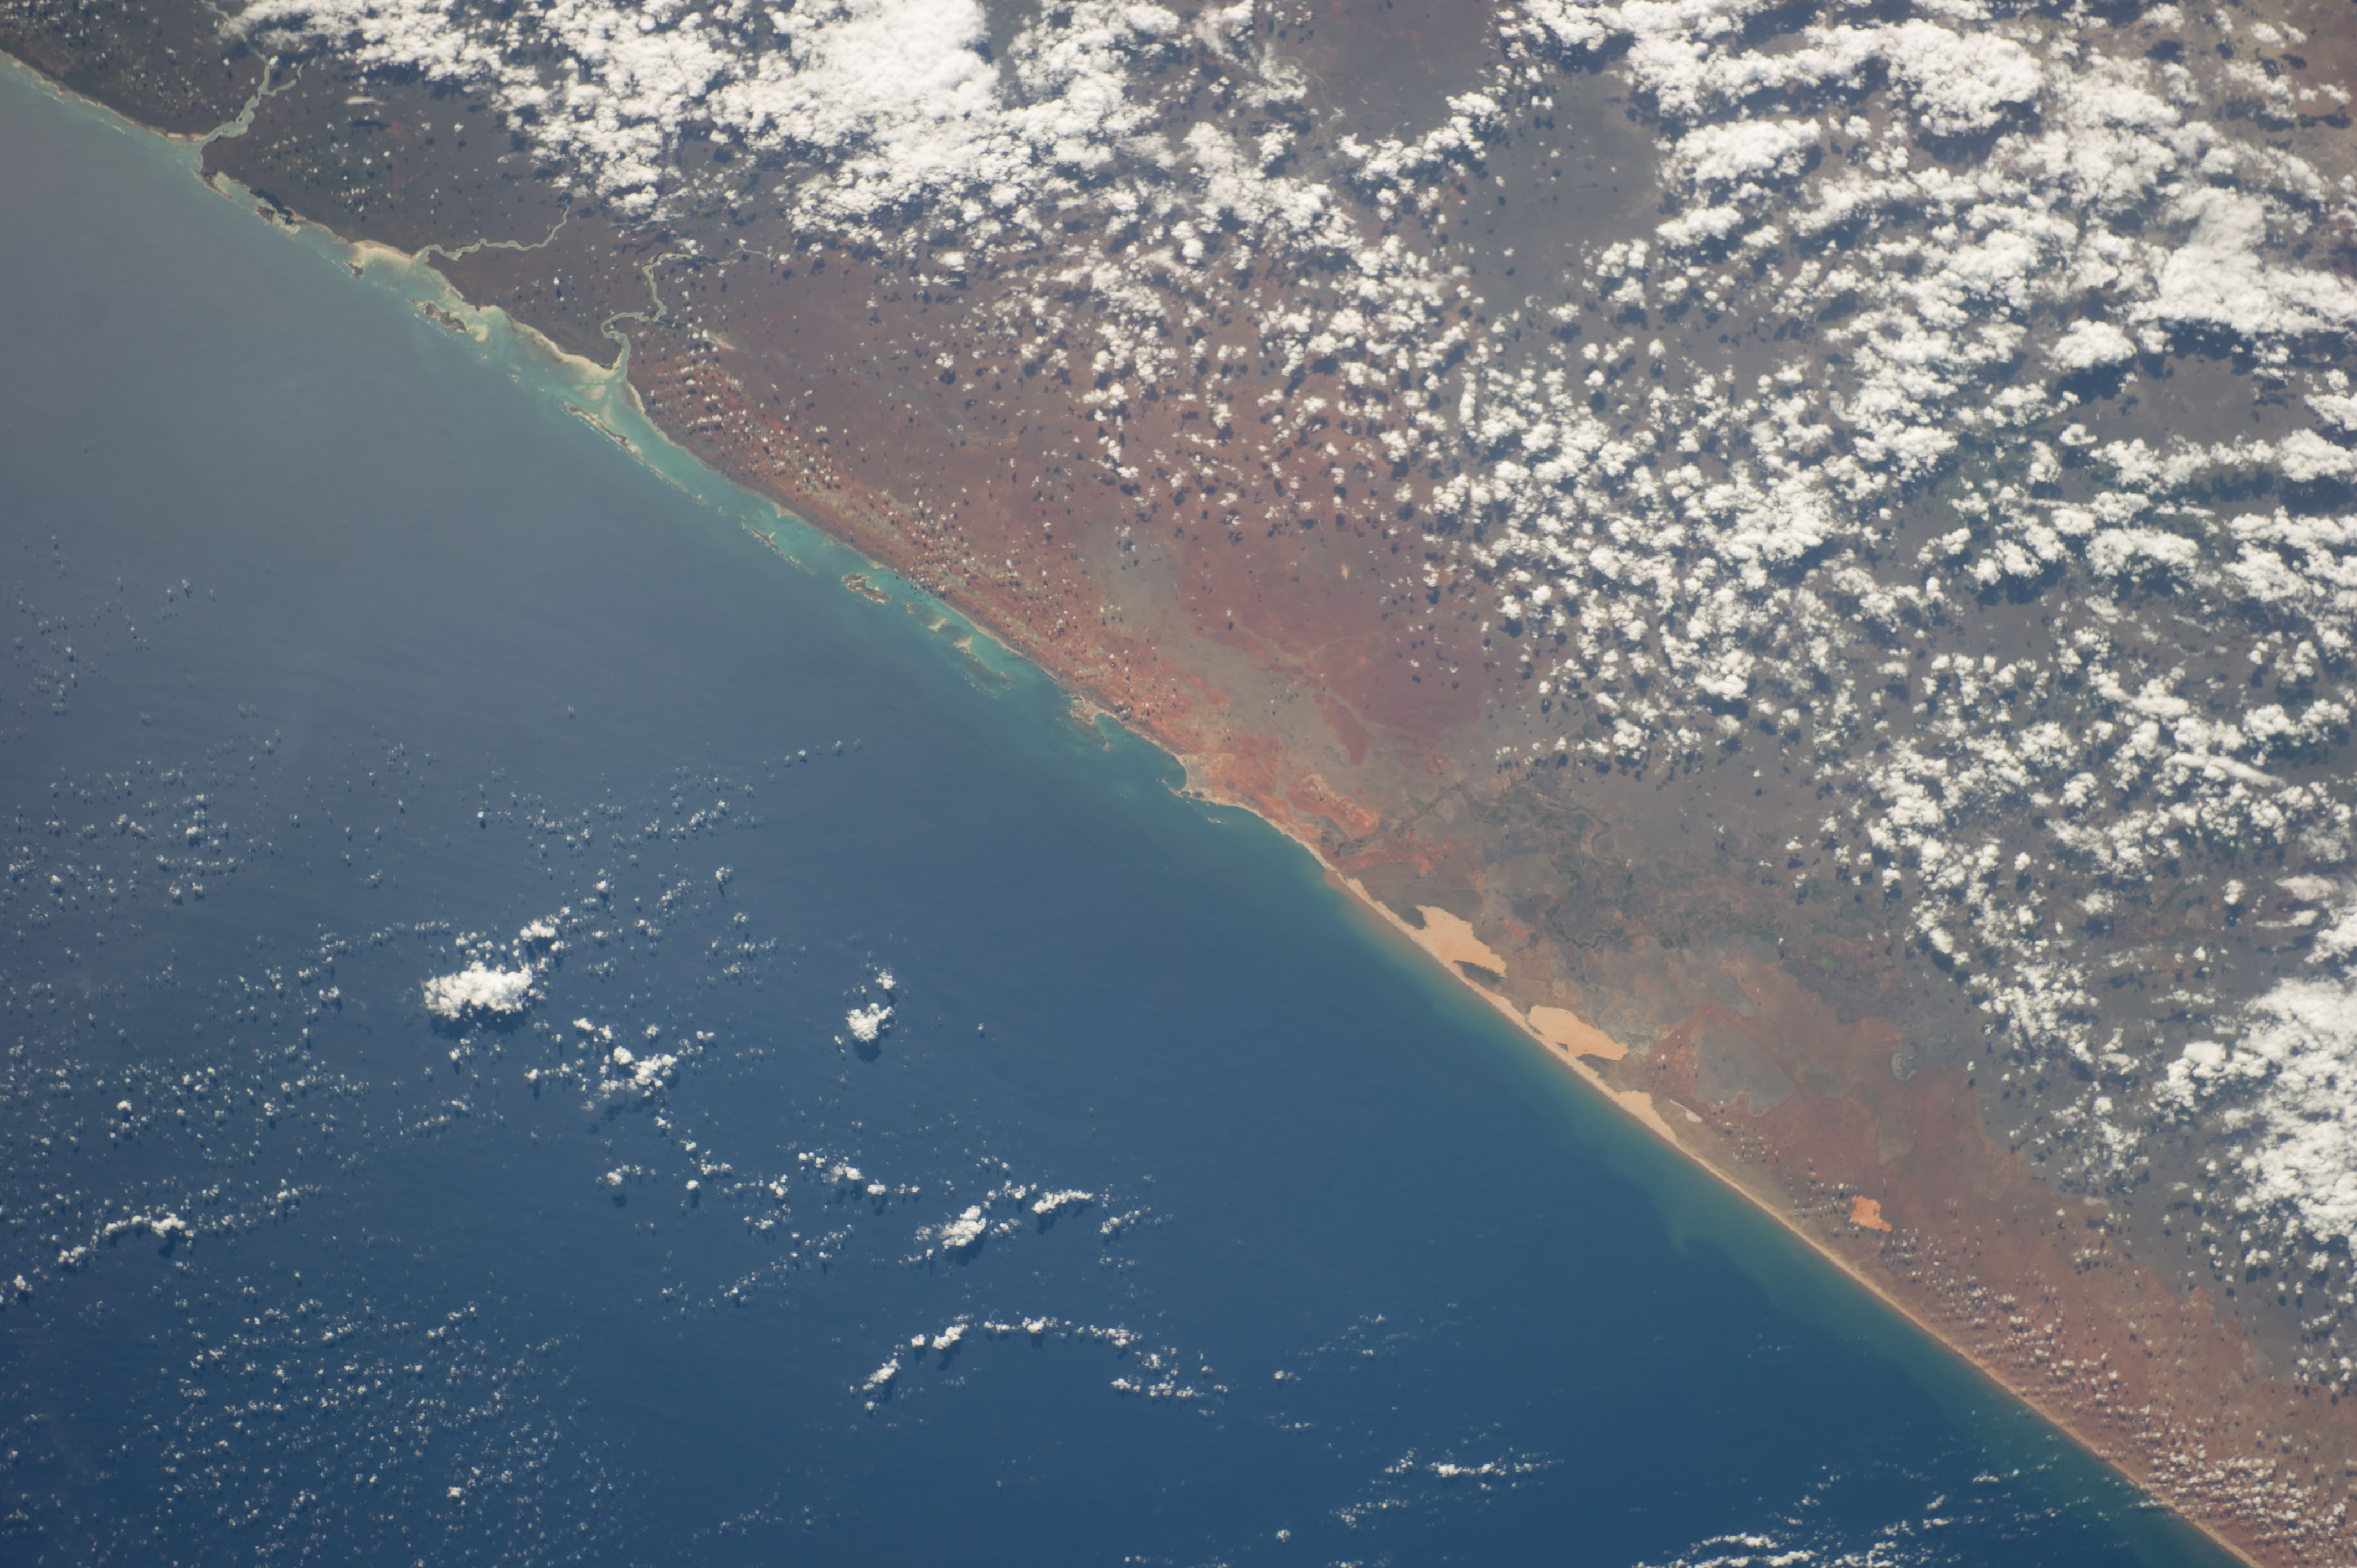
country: SOMALIA
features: WEBI JUBBA R., INDIAN O., KISMAYO
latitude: -0.5
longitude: 42.5
